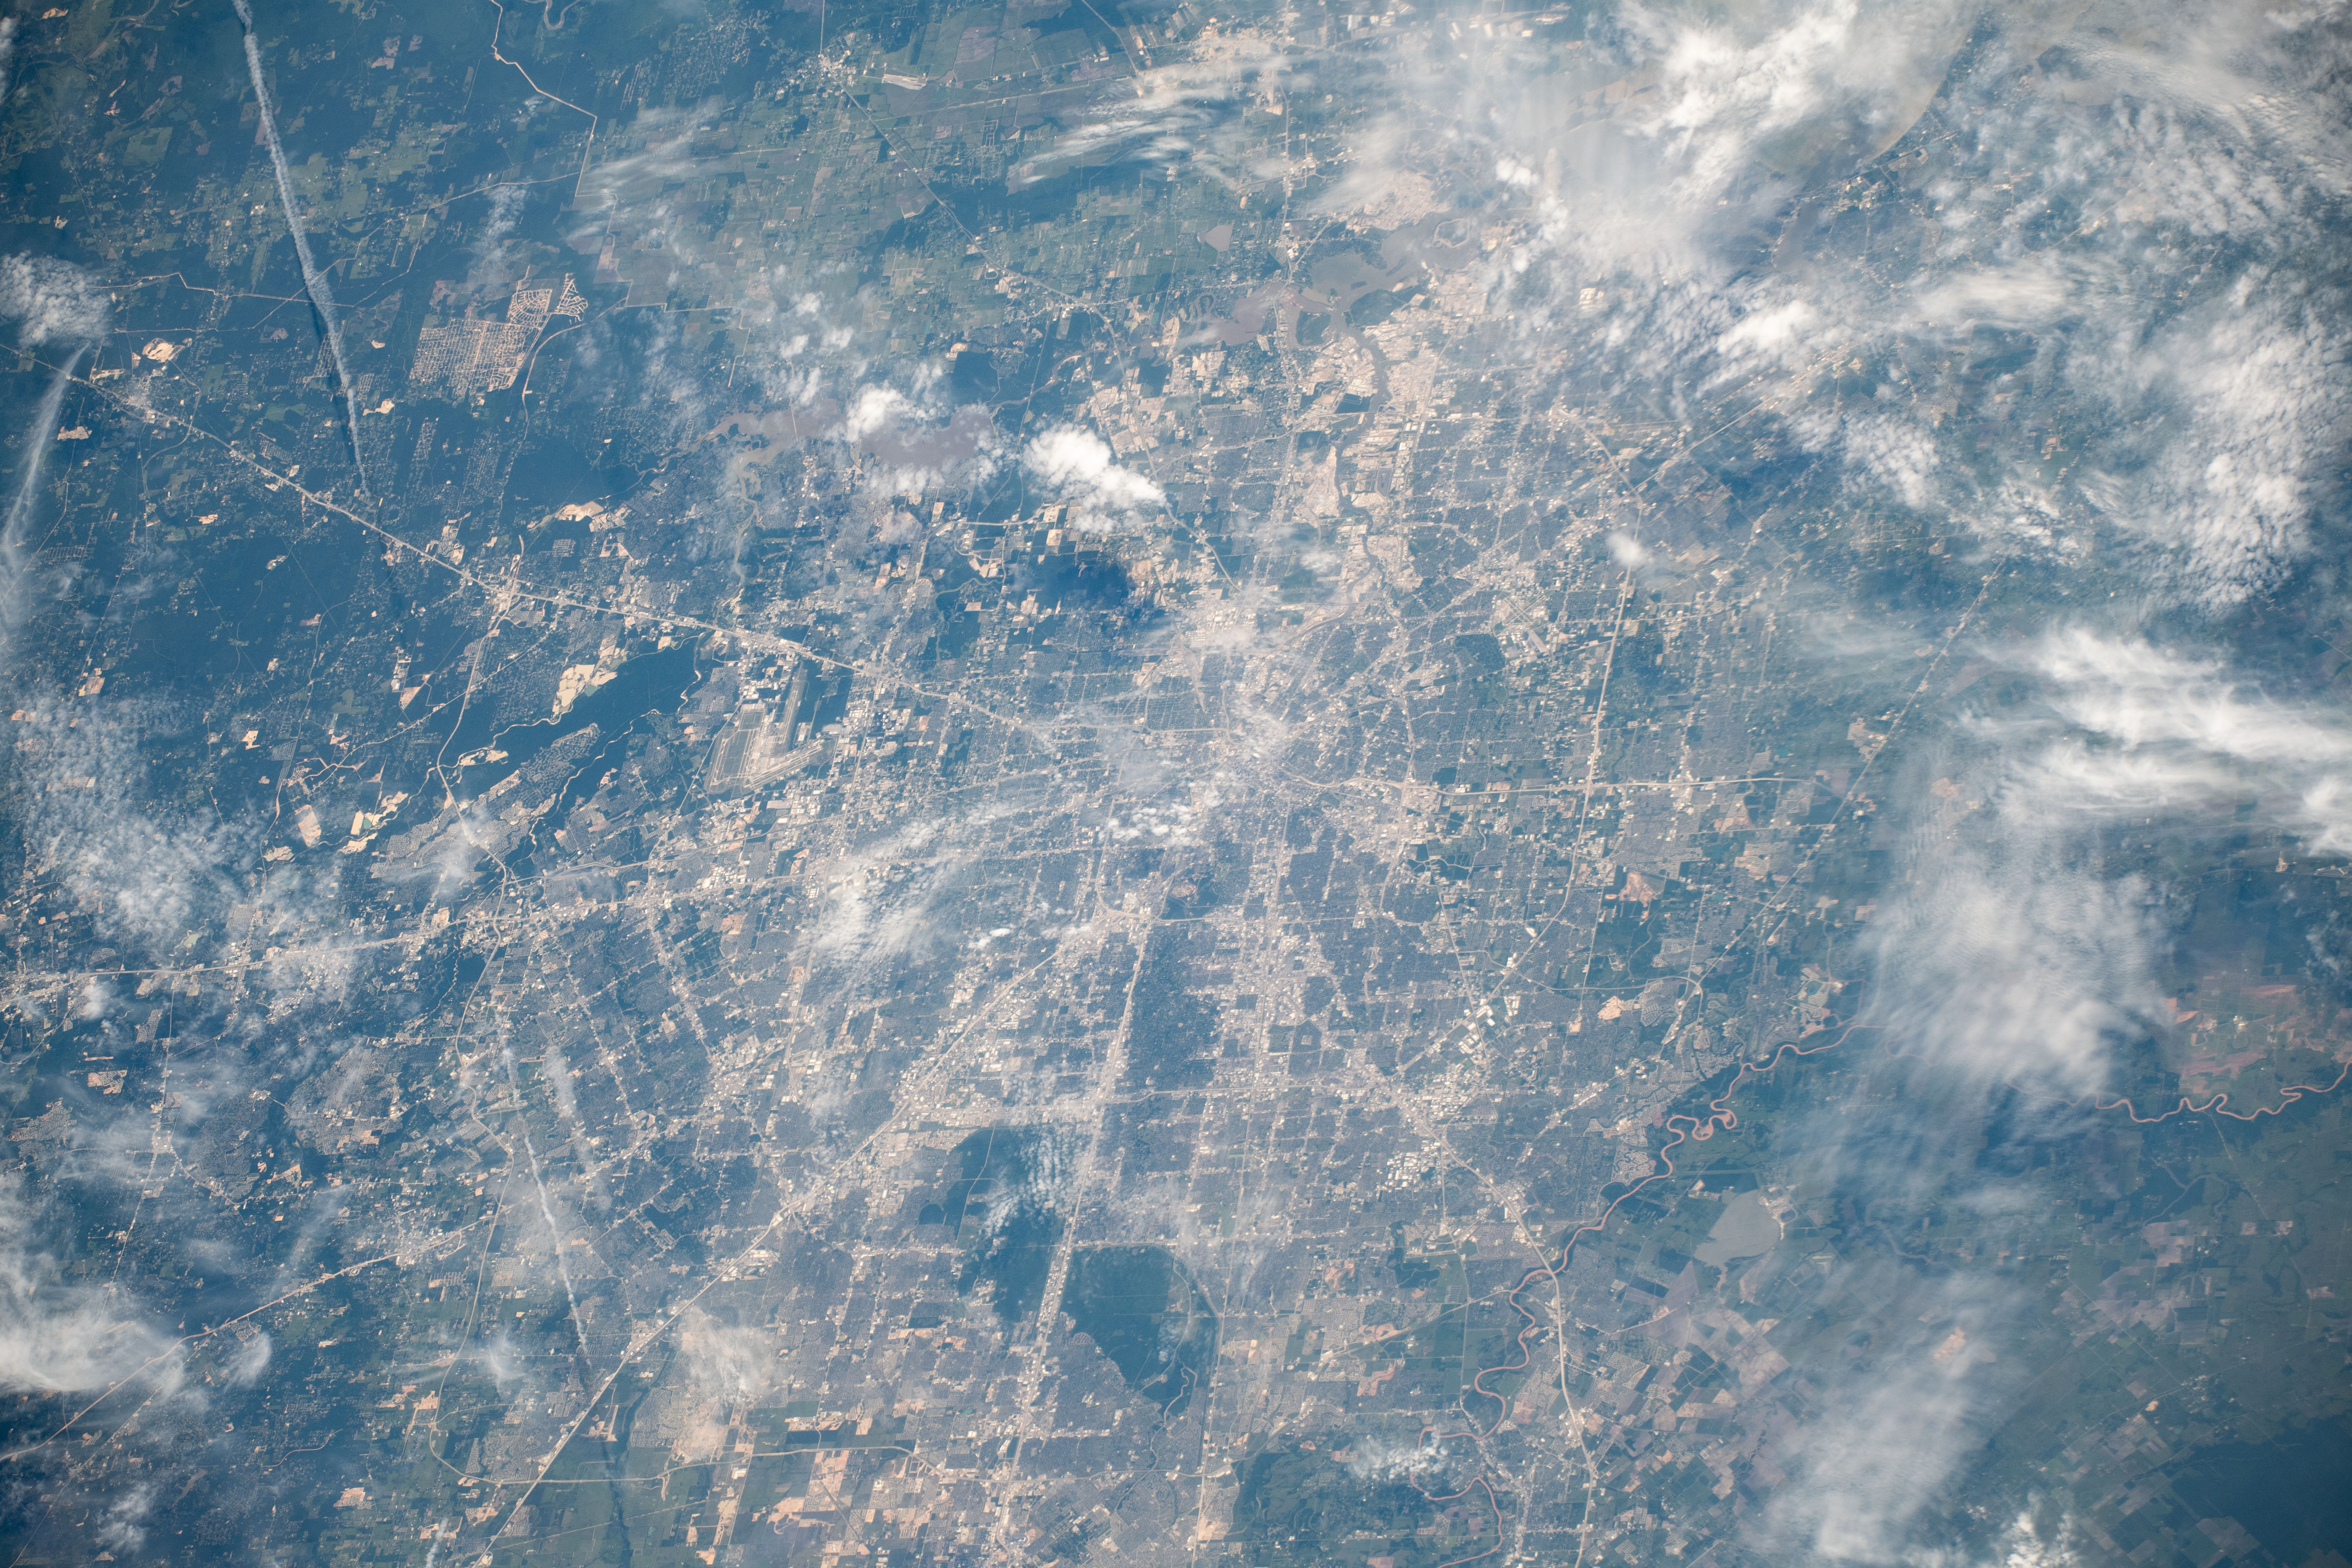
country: USA-TEXAS
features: HOUSTON, BRAZOS RIVER, INTERSTATE 69, BEAR CREEK PIONEERS PARK
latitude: 29.8
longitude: -95.4
